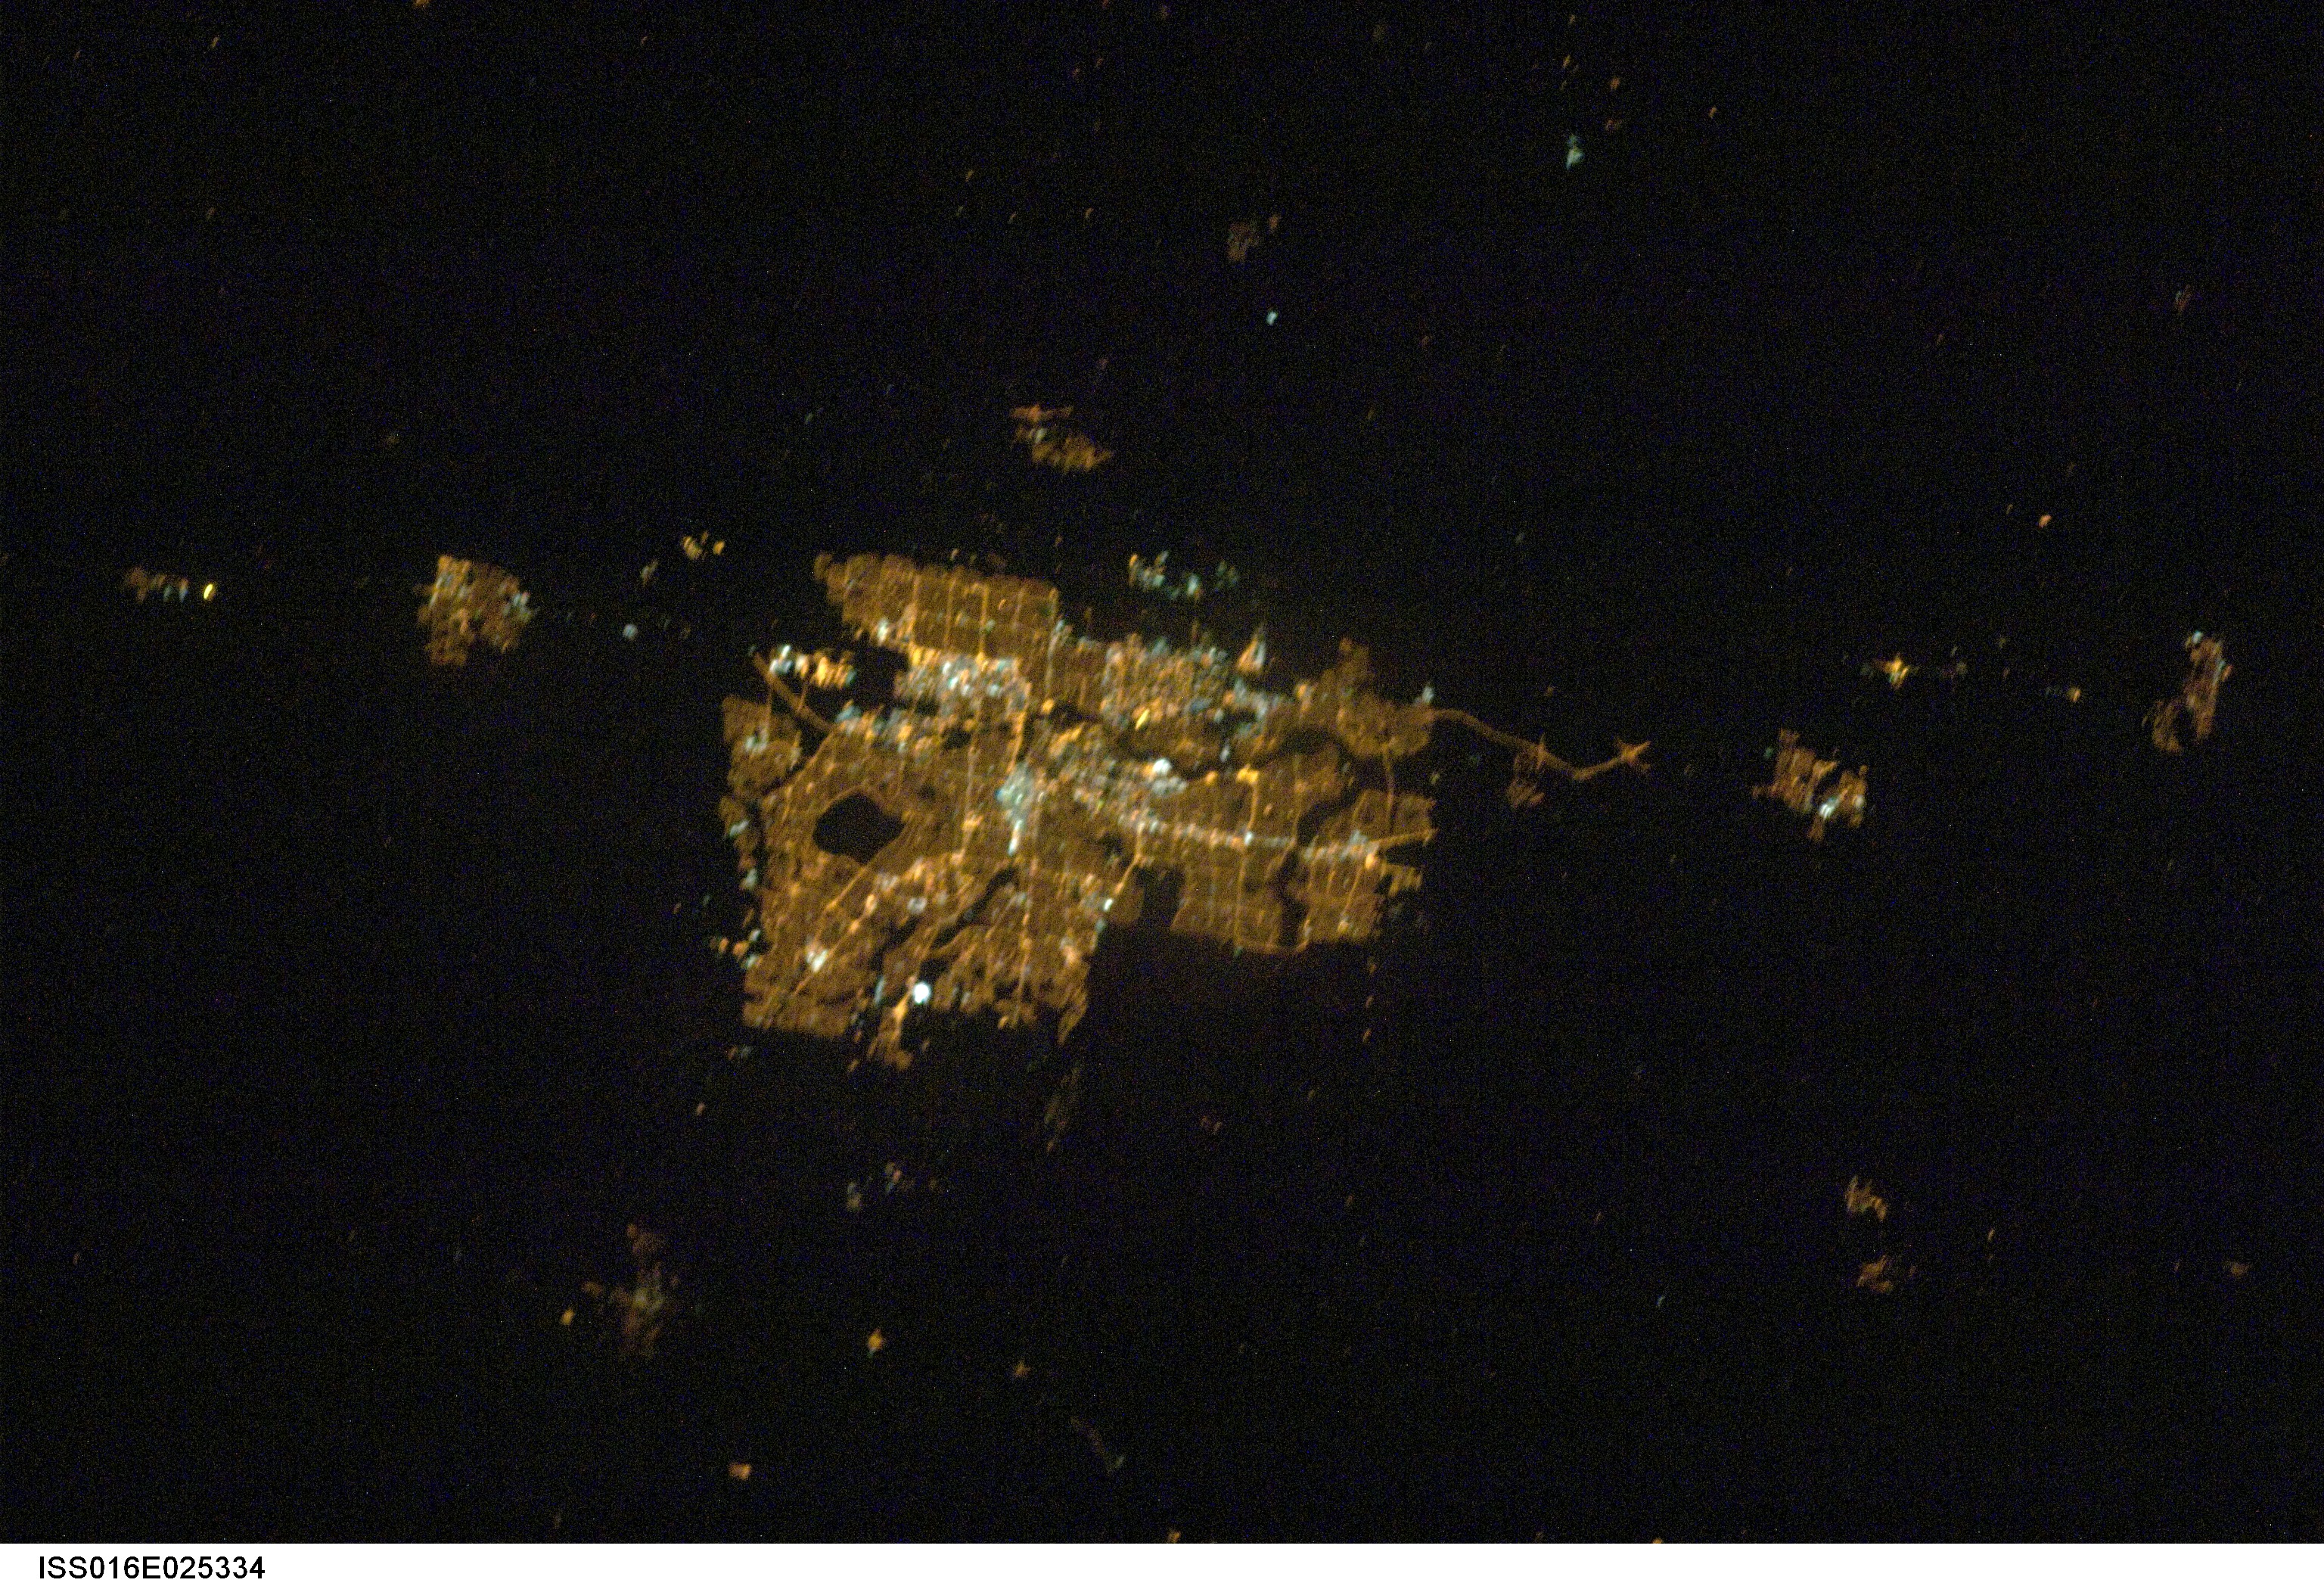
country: CANADA-A
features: CALGARY AREA AT NIGHT
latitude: 51.0
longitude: -114.0
